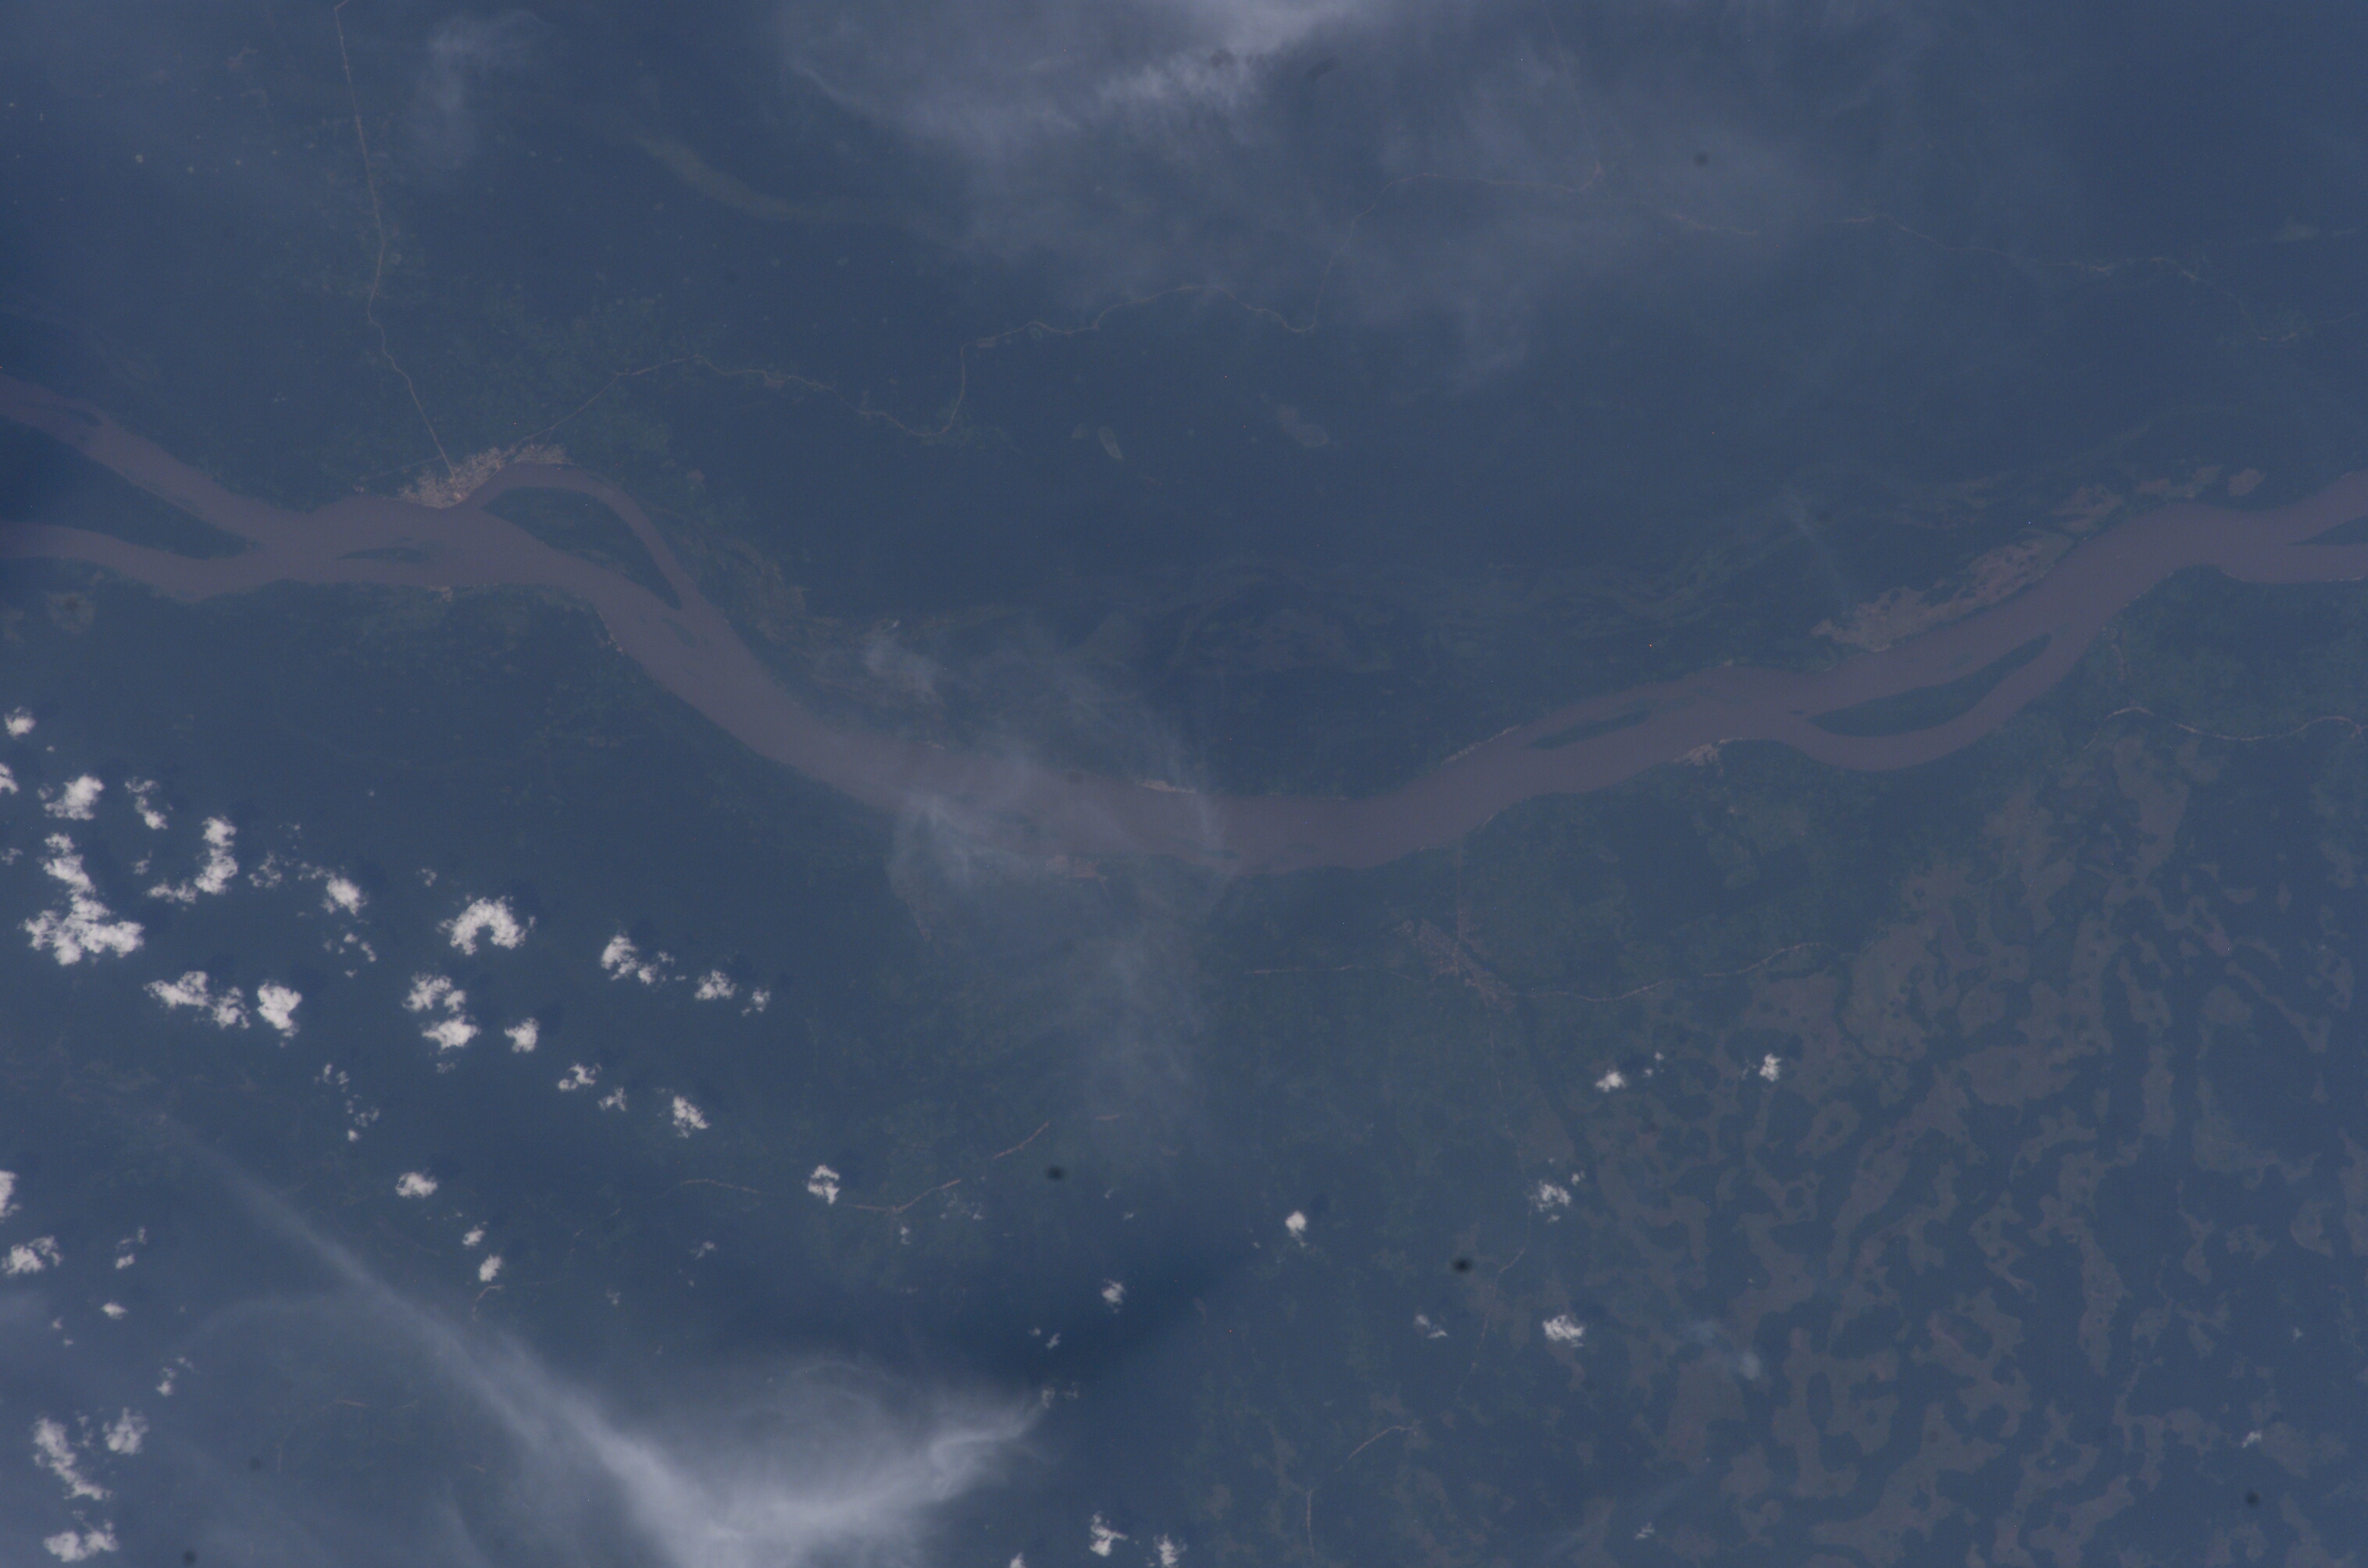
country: CONGO
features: UBANGUI R., BETOU
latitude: 3.0
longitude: 18.5
